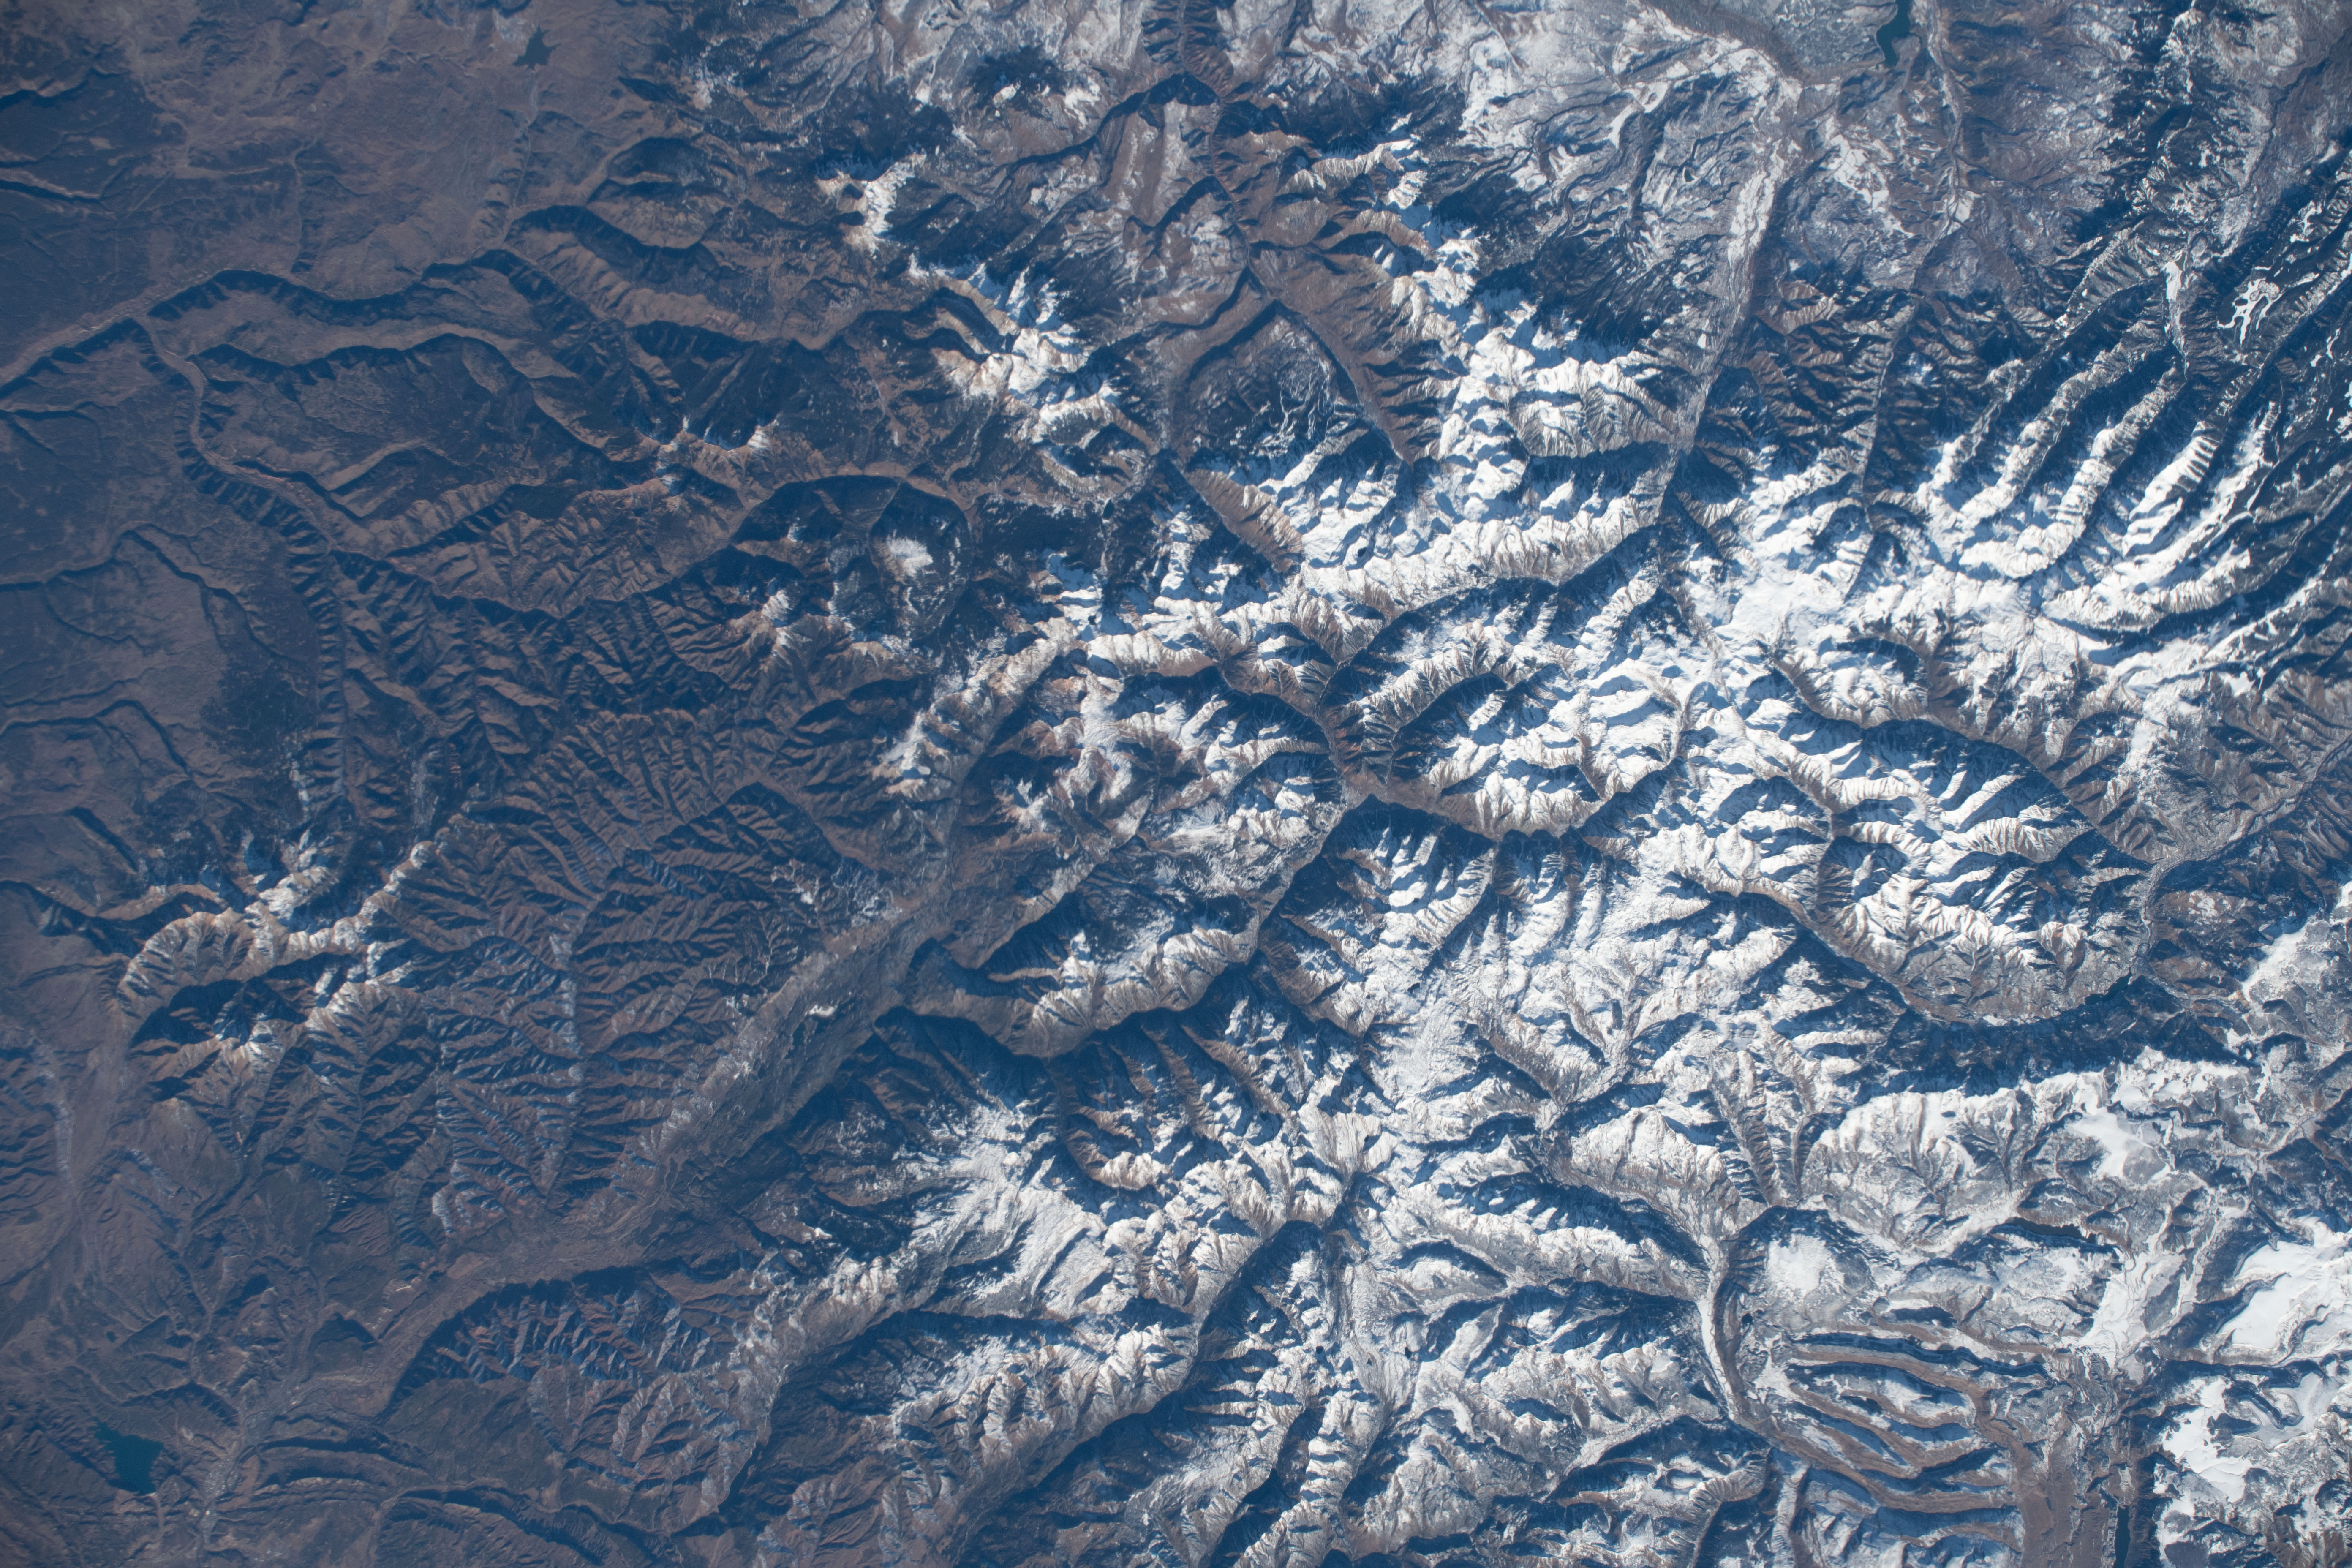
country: USA-COLORADO
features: REDCLOUD PEAK, HANDIES PEAK, HESPERUS MOUNTAIN
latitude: 37.8
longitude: -107.7
